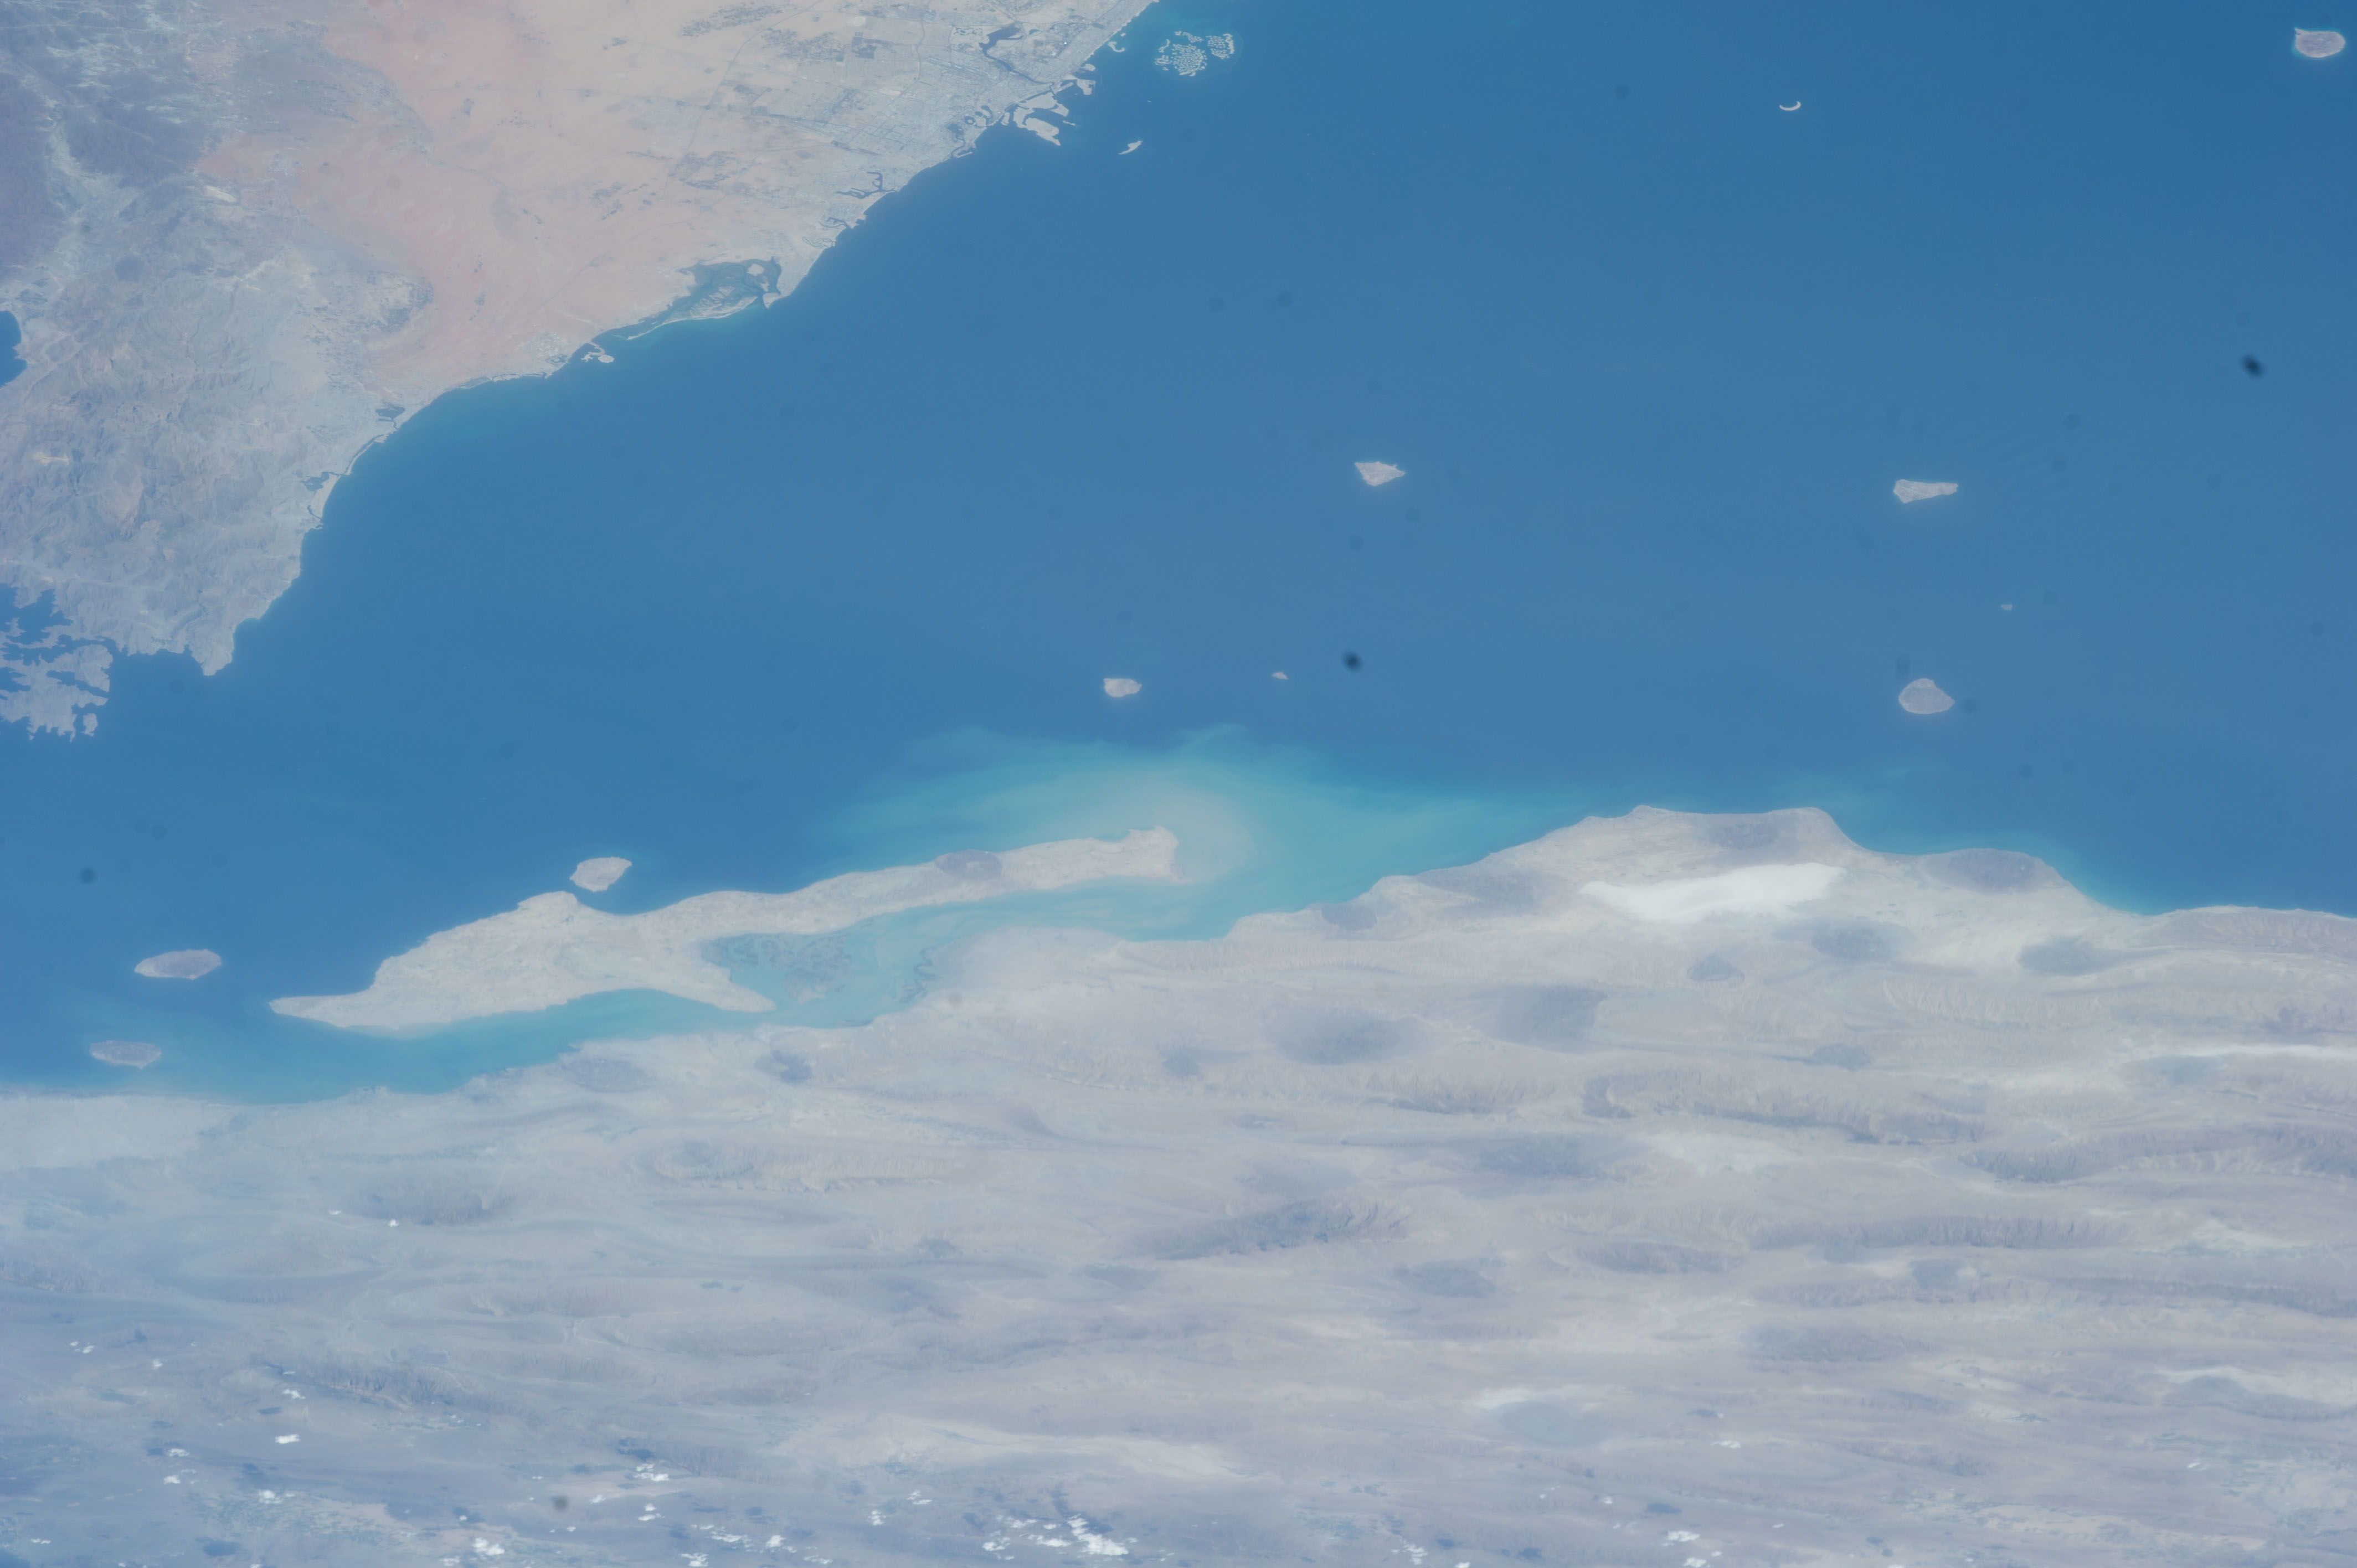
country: IRAN
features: QUSHM ISLAND, PERSIAN GULF, DUBAI, COAST OF IRAN, COAST OF UNITED ARAB EMIRATES
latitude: 26.5
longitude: 55.2
